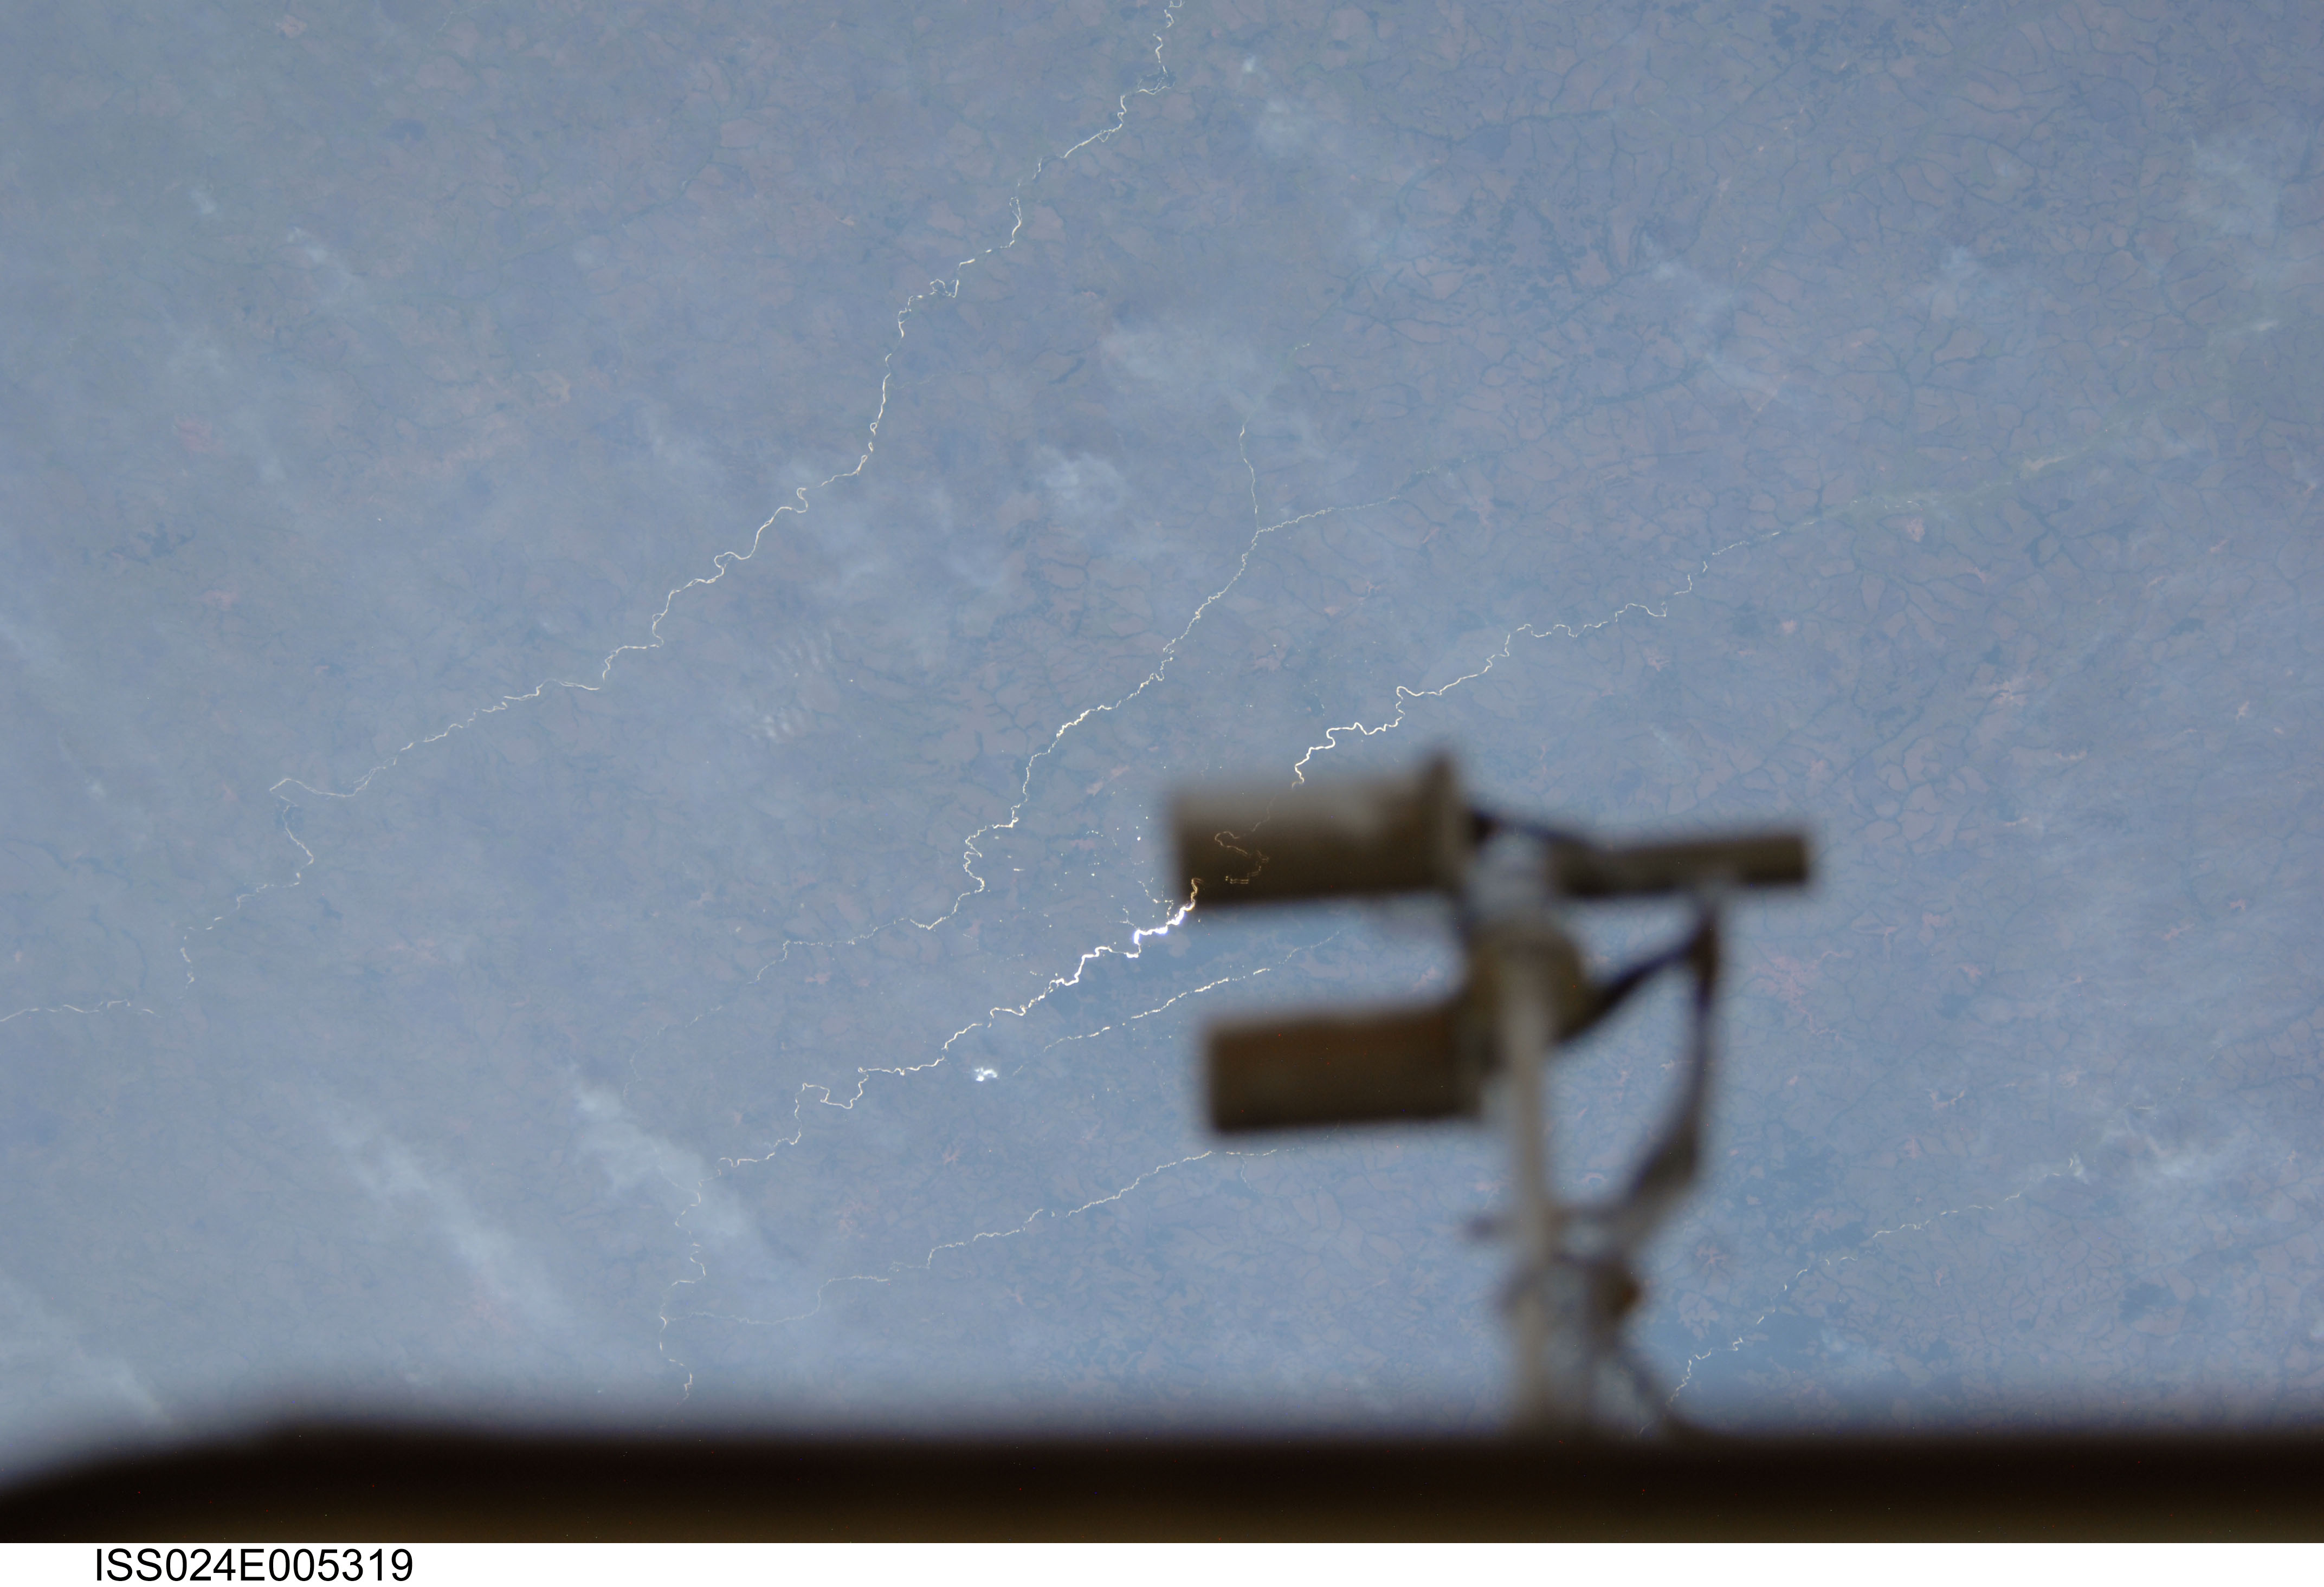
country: DEM. REP. OF CONGO
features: KASAI PLATEAU, BUSHIMAIE DRAINAGE, LUILU R., GLINT, SMOKE PLUMES, ISS
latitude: -7.5
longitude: 23.5
